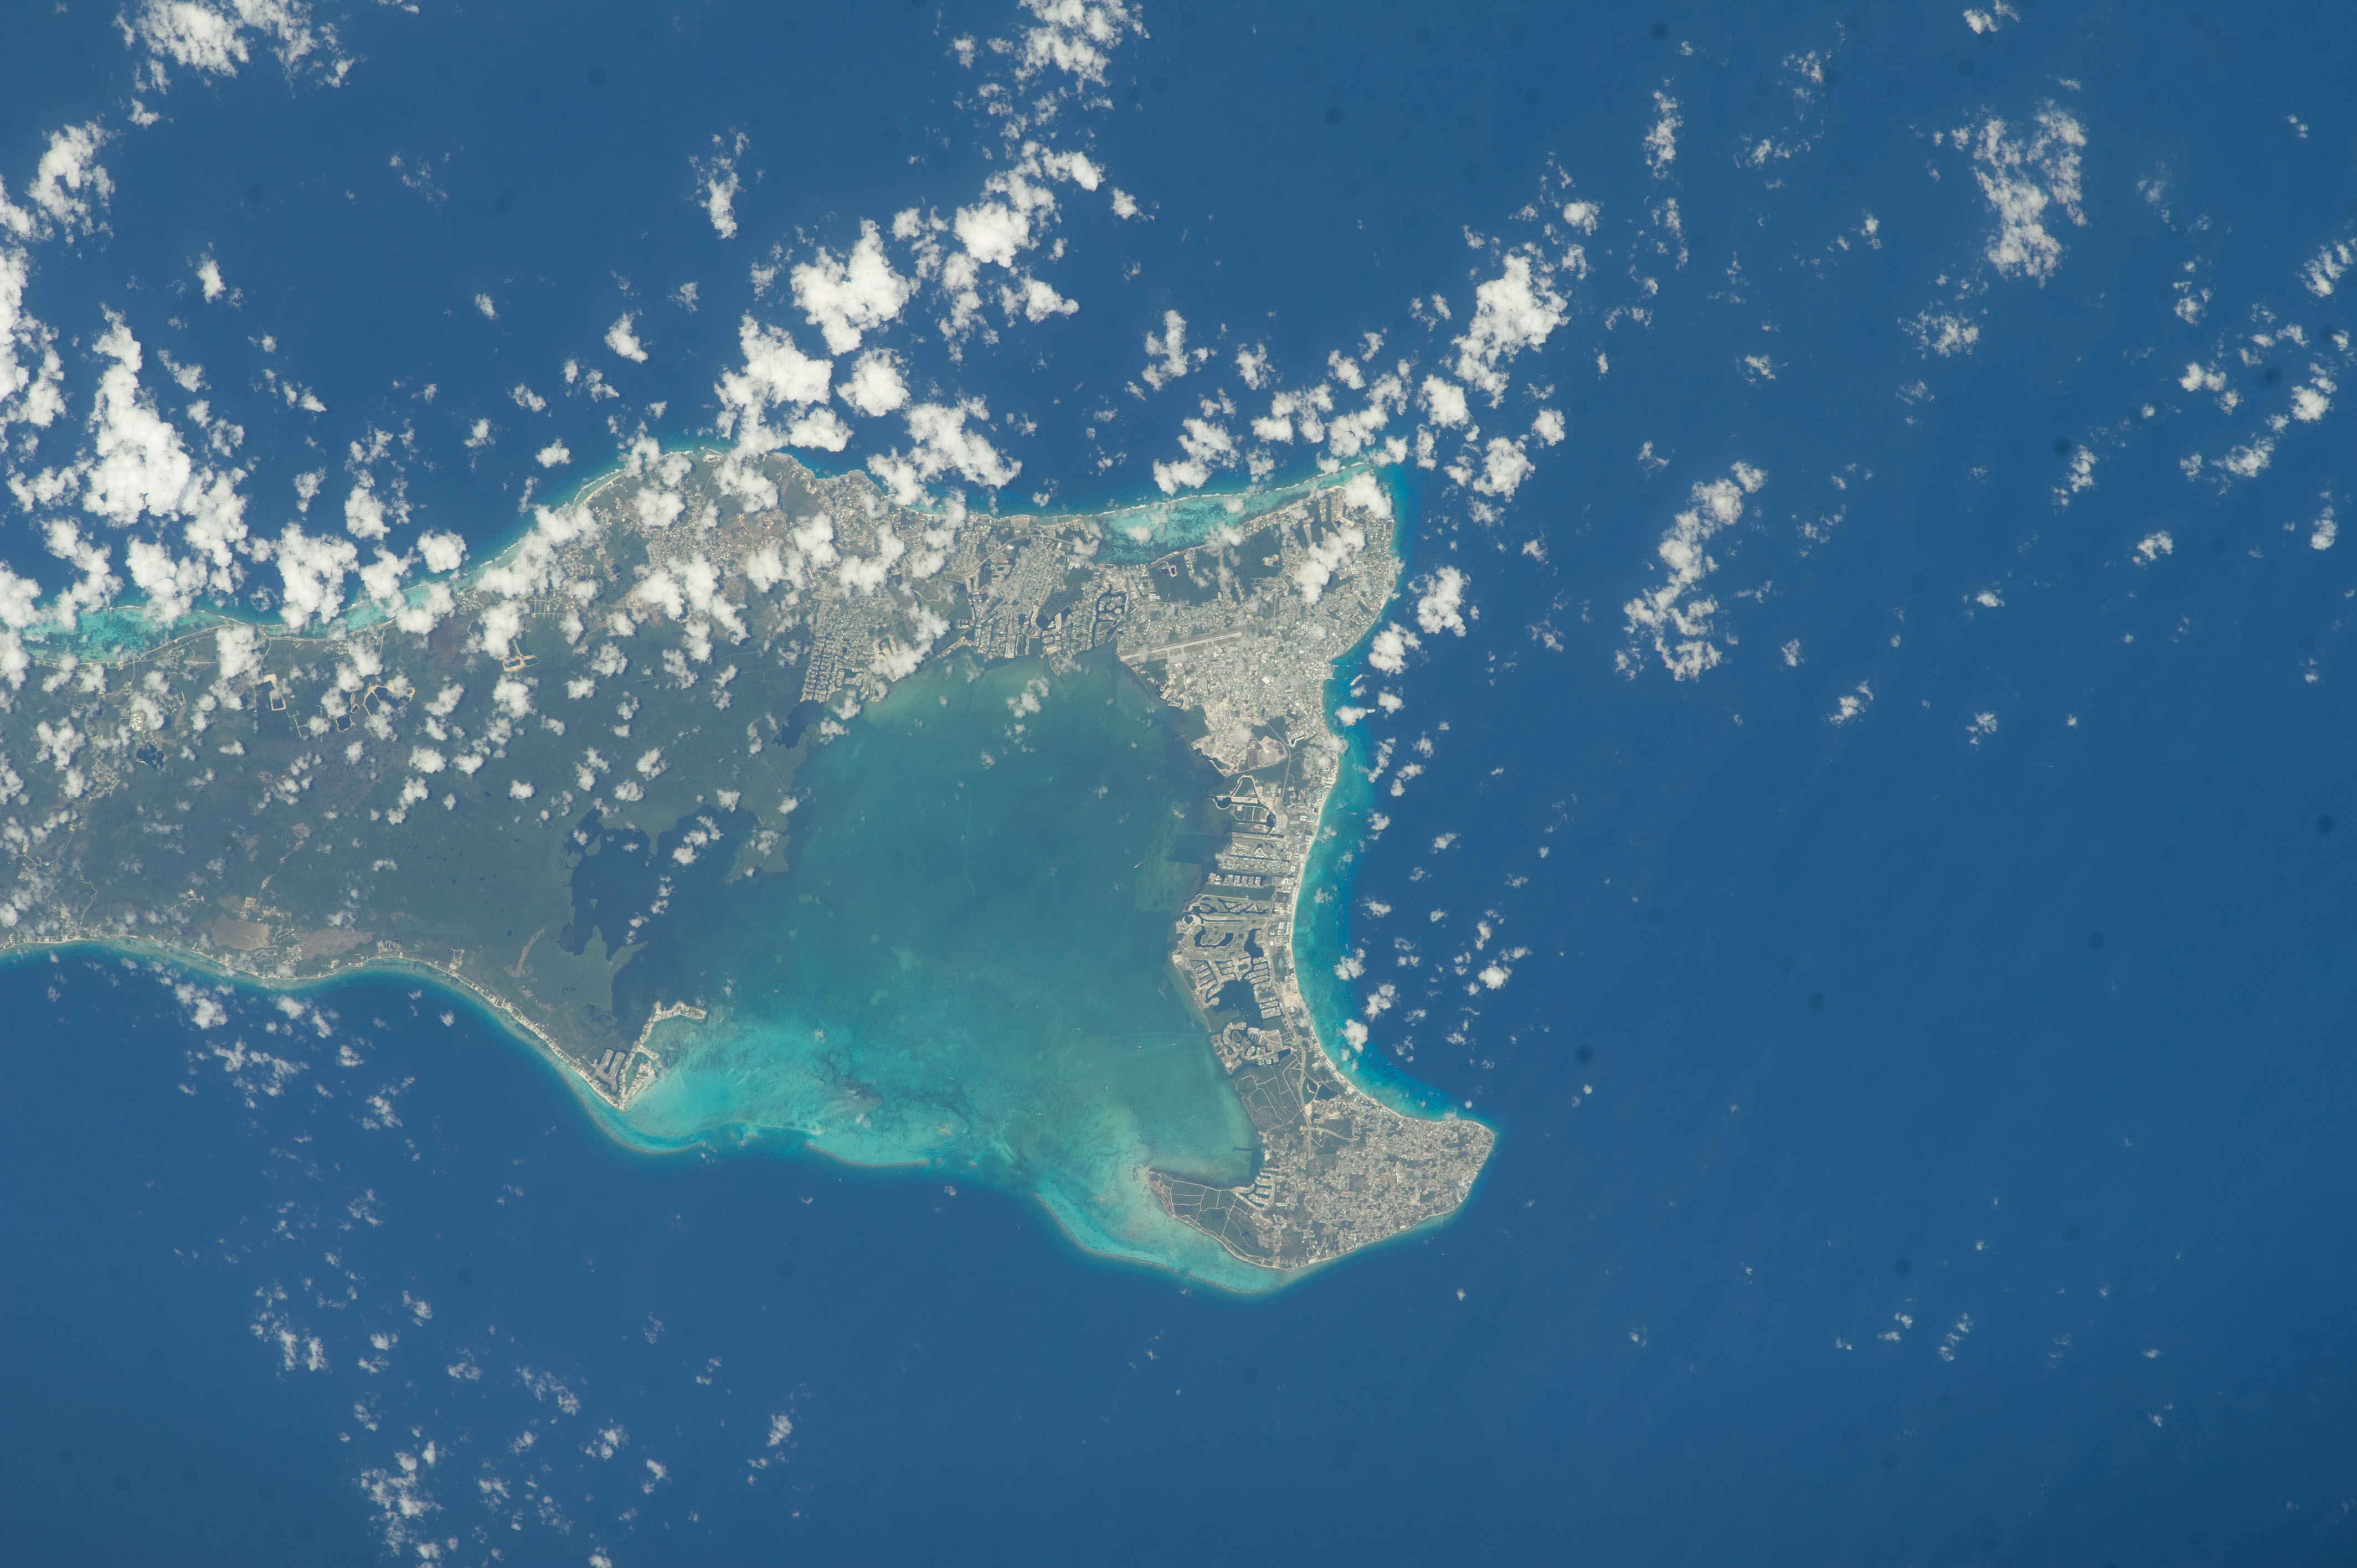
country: CAYMAN_ISLANDS
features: CAYMAN ISLAND, GEORGE TOWN, CARIBBEAN SEA
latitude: 19.3
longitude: -81.4
